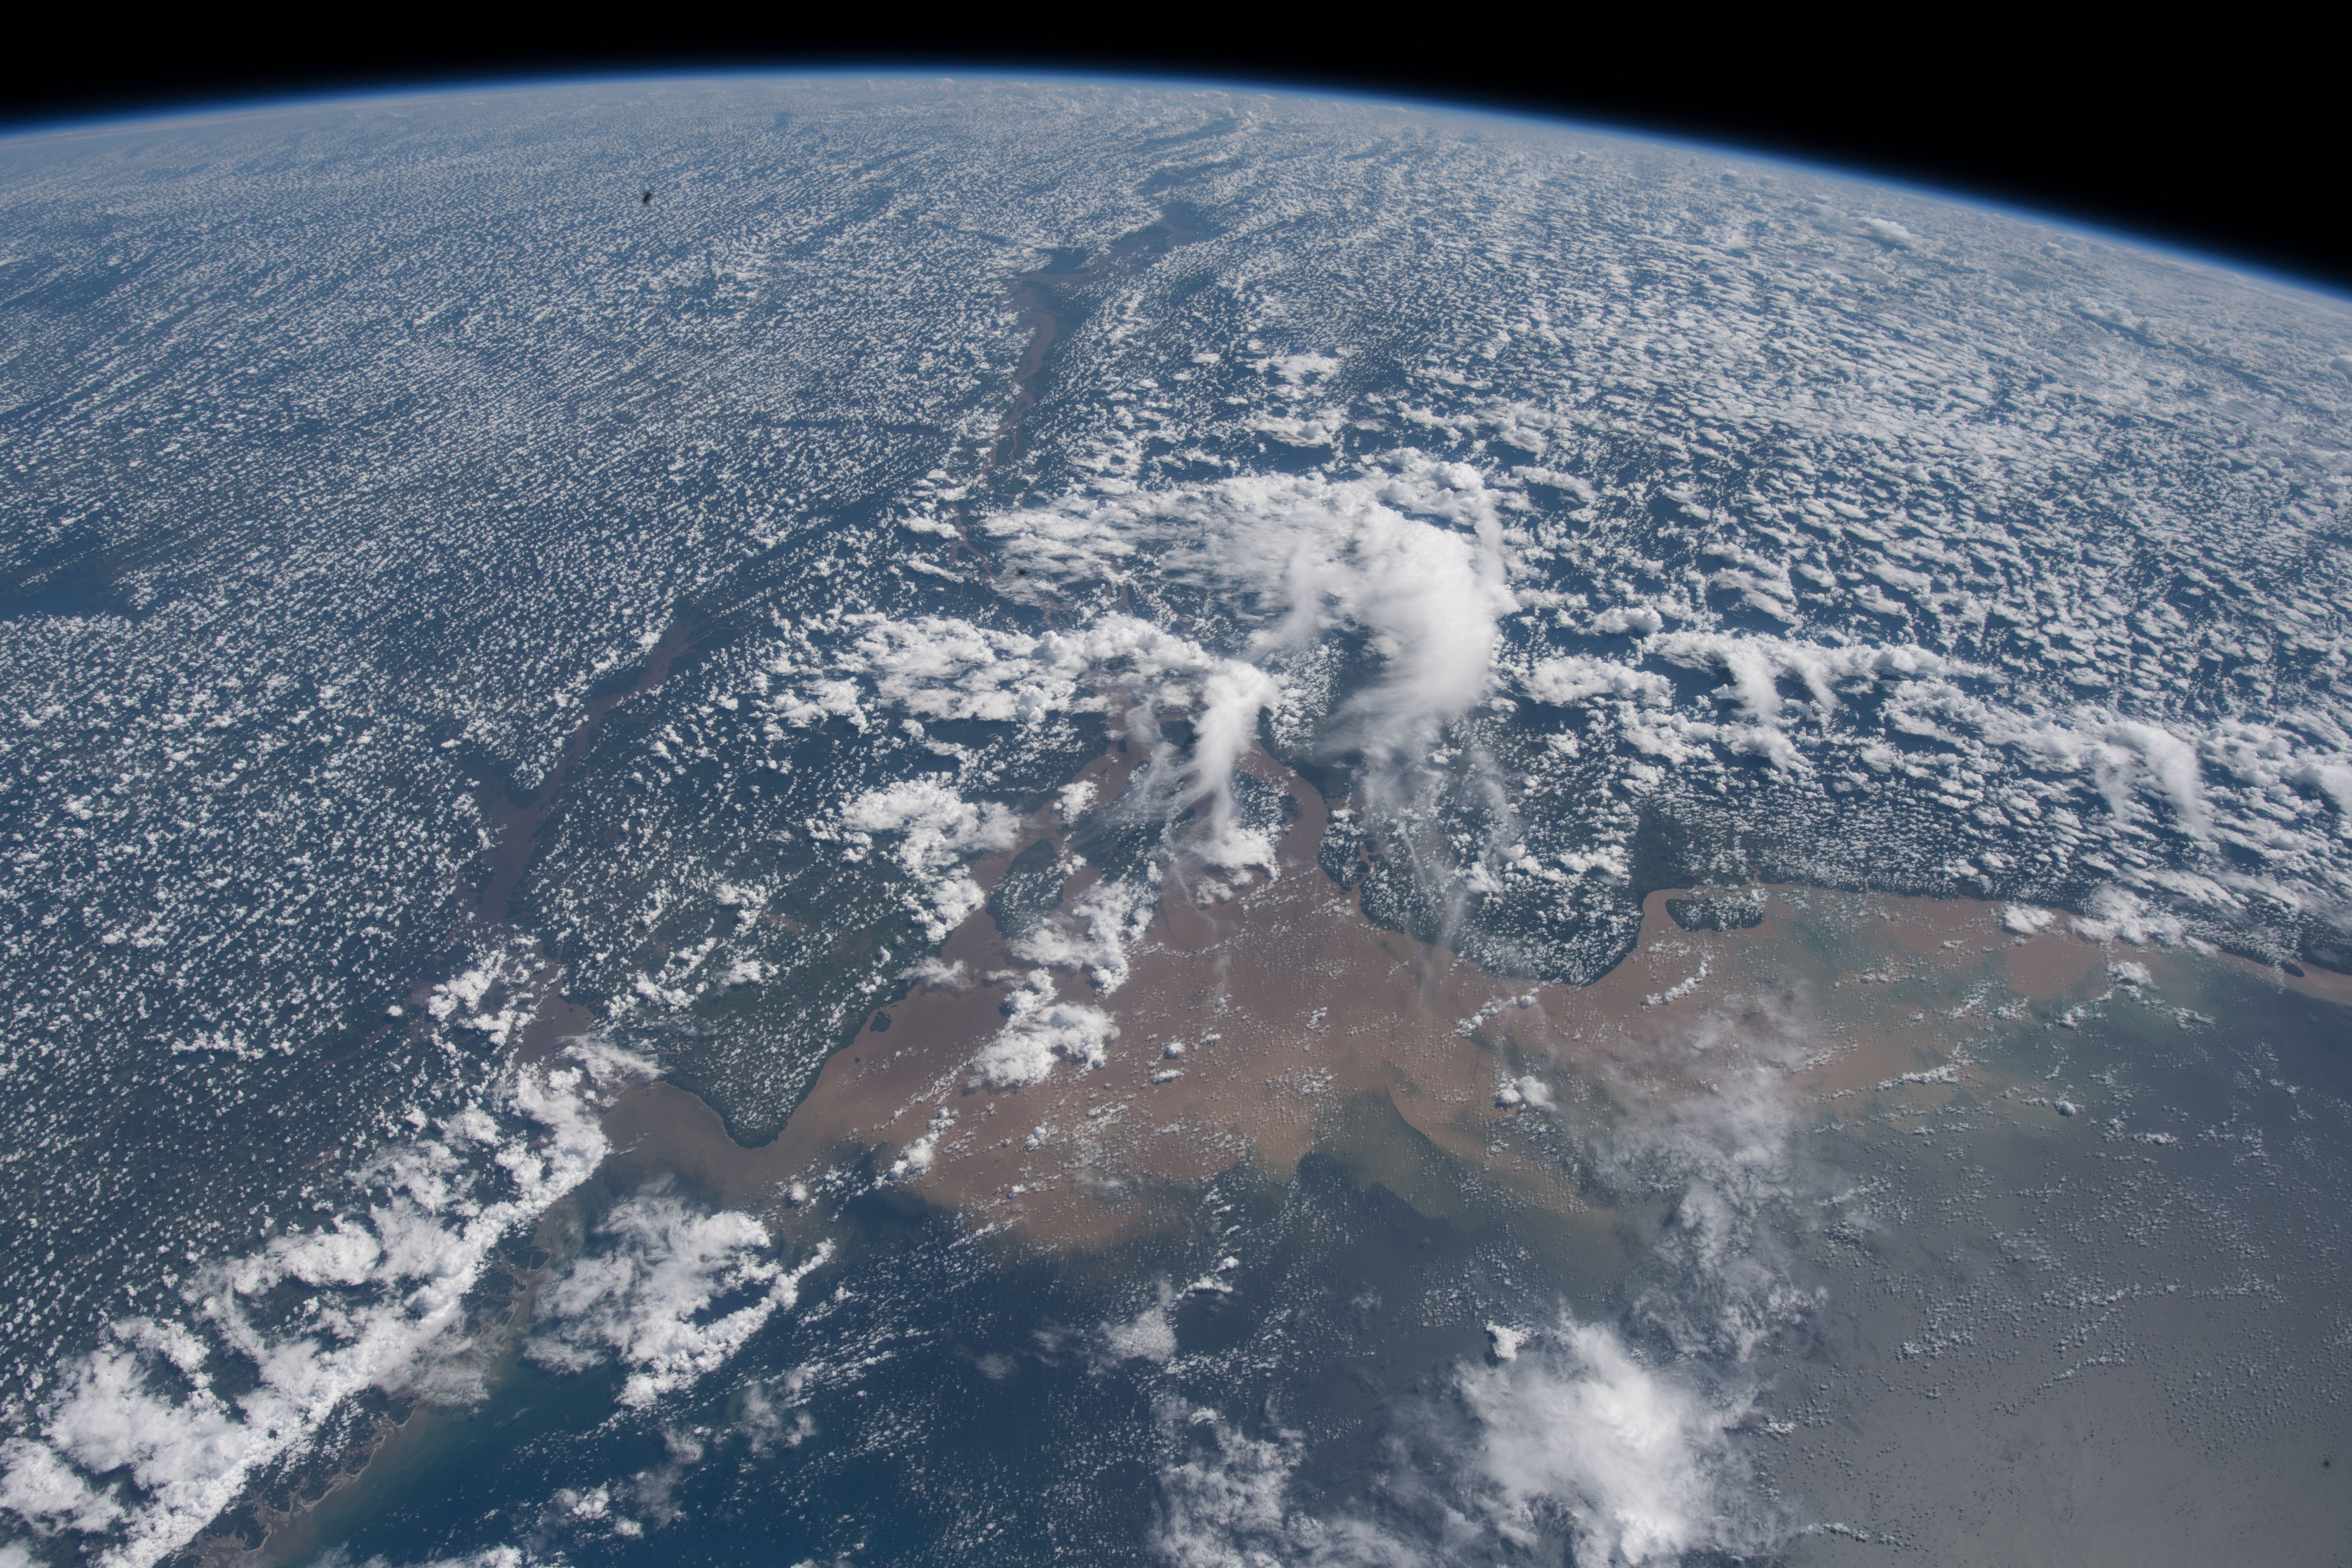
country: BRAZIL
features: PERIGOSO CANAL, AMAZONAS RIVER, RAINFOREST, ATLANTIC OCEAN, EARTH LIMB
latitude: 0.4
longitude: -50.4
